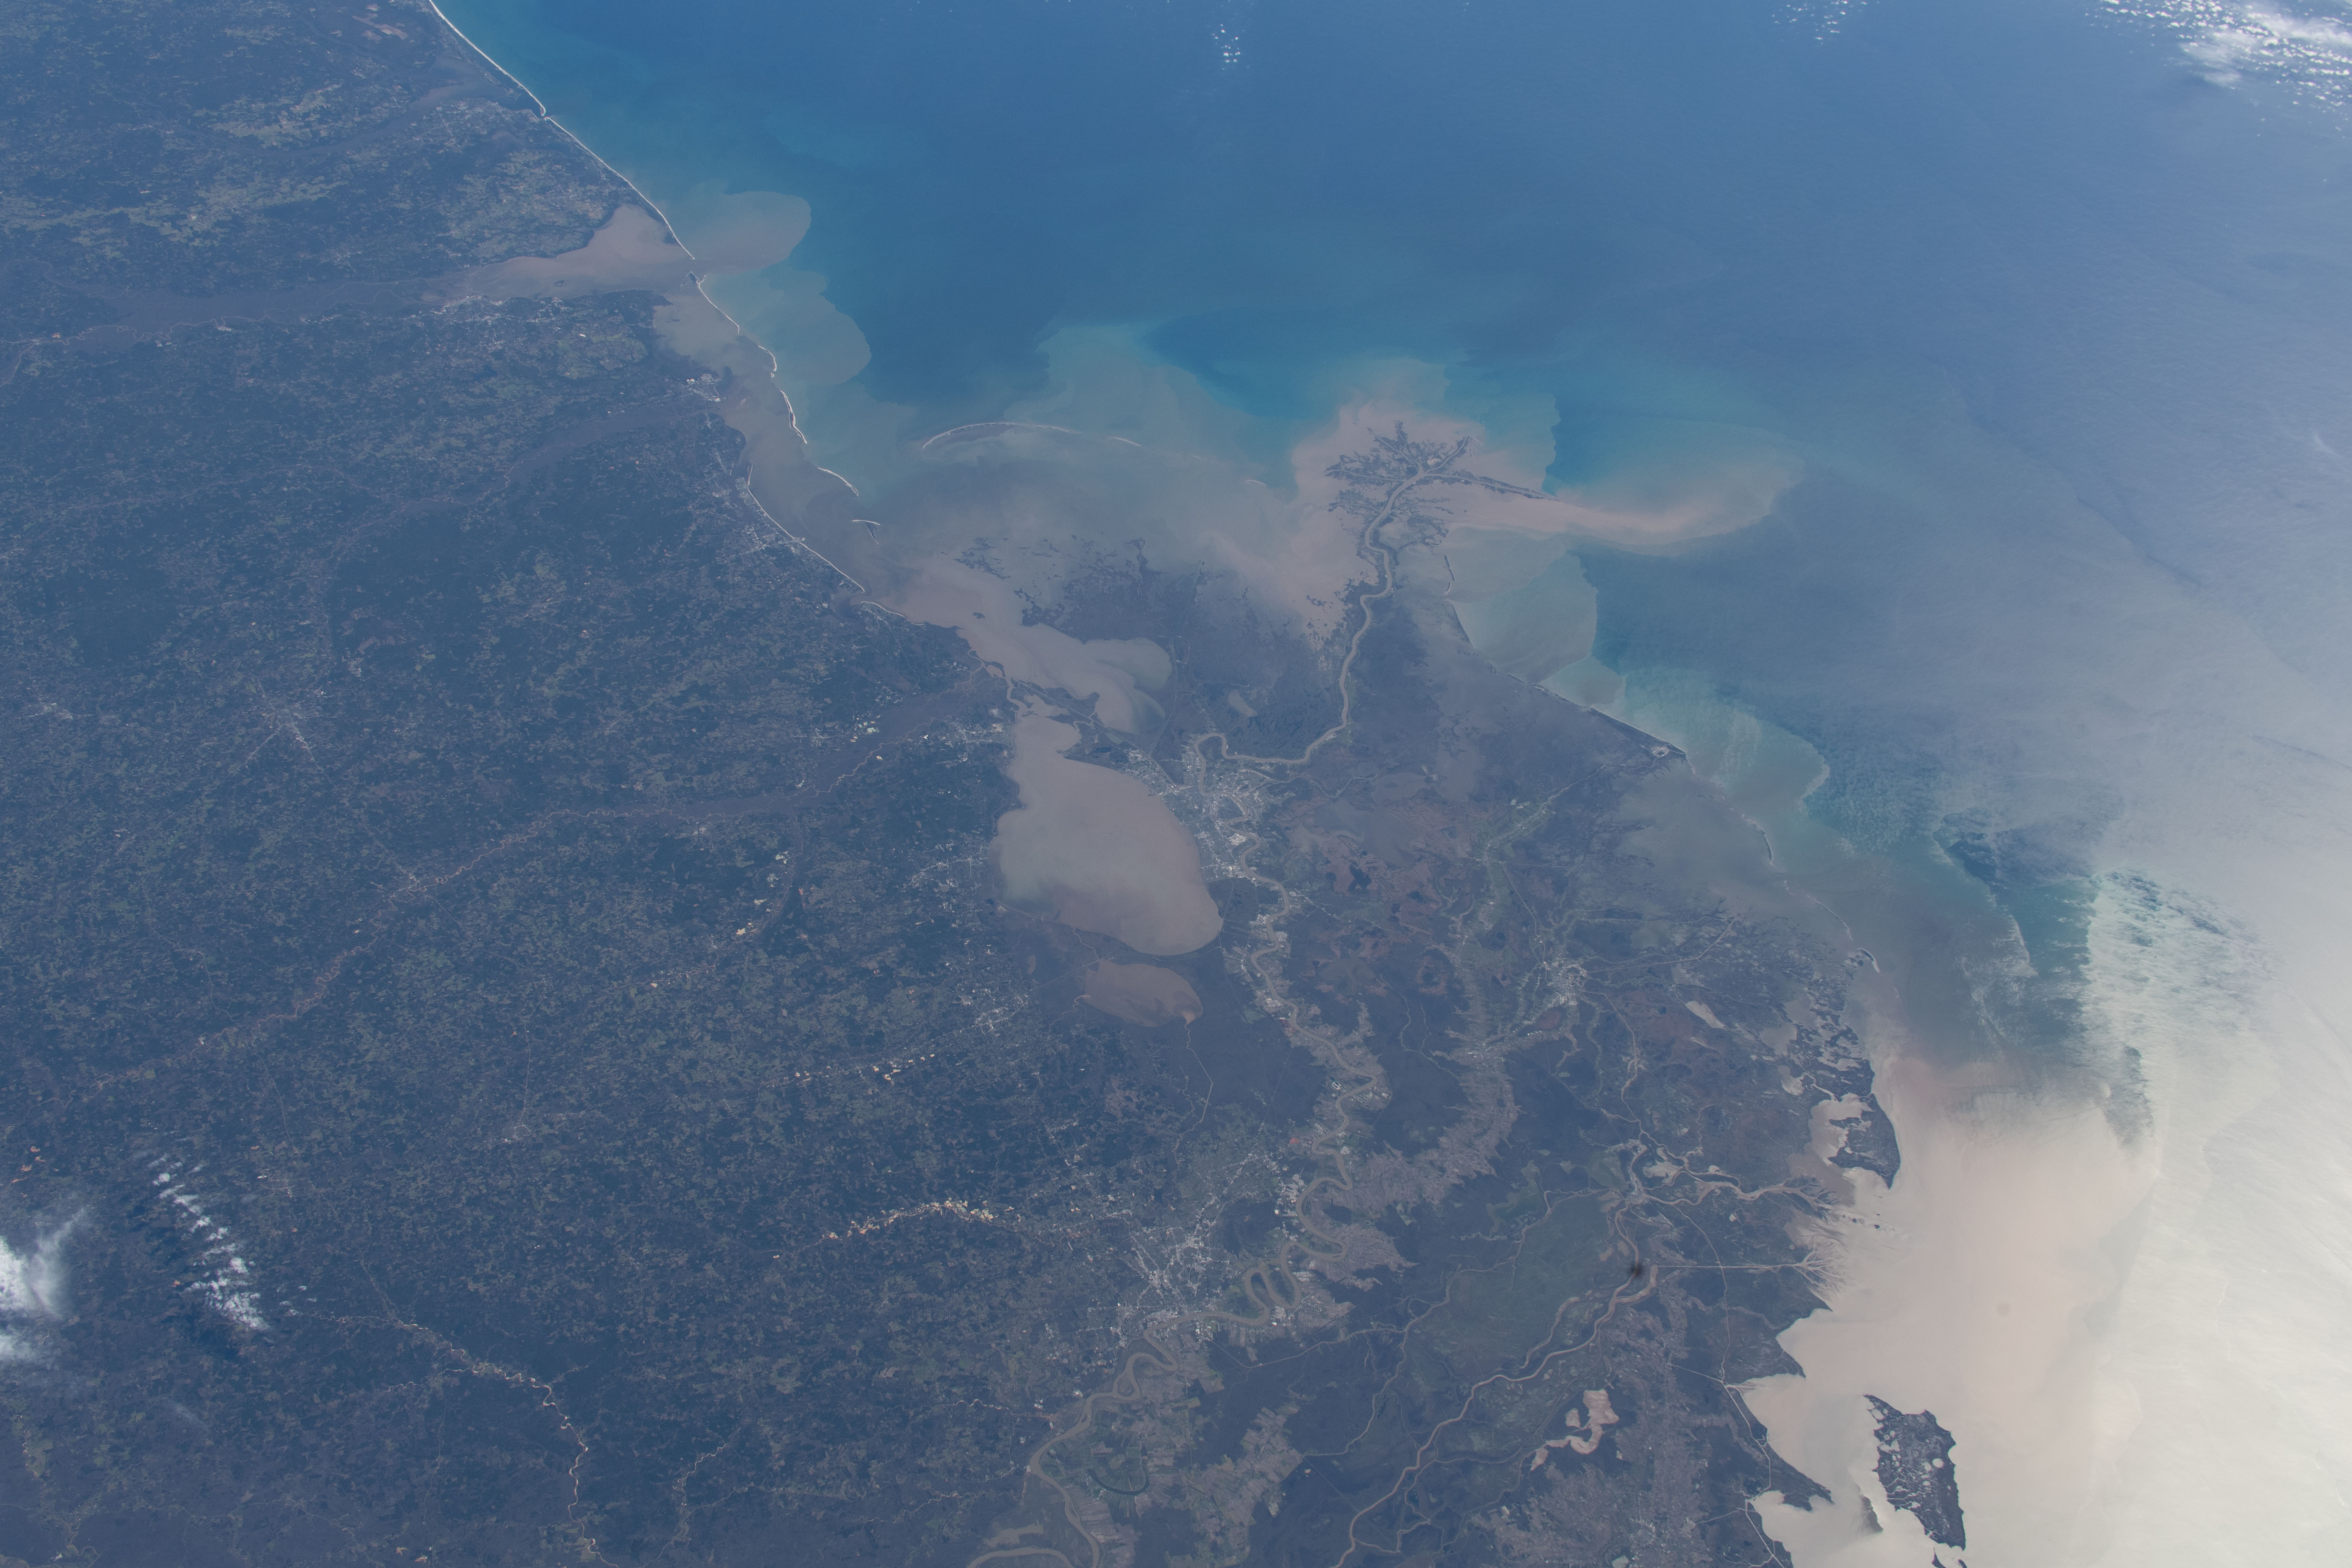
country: USA-LOUISIANA
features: NEW ORLEANS, BATON ROUGE, LAKE PONTCHARTRAIN, GULFPORT, GULF OF MEXICO, CHANDELEUR SOUND, MOBILE, PENSACOLA, PANAMA CITY, TALLAHASSEE
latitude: 30.0
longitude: -89.5
